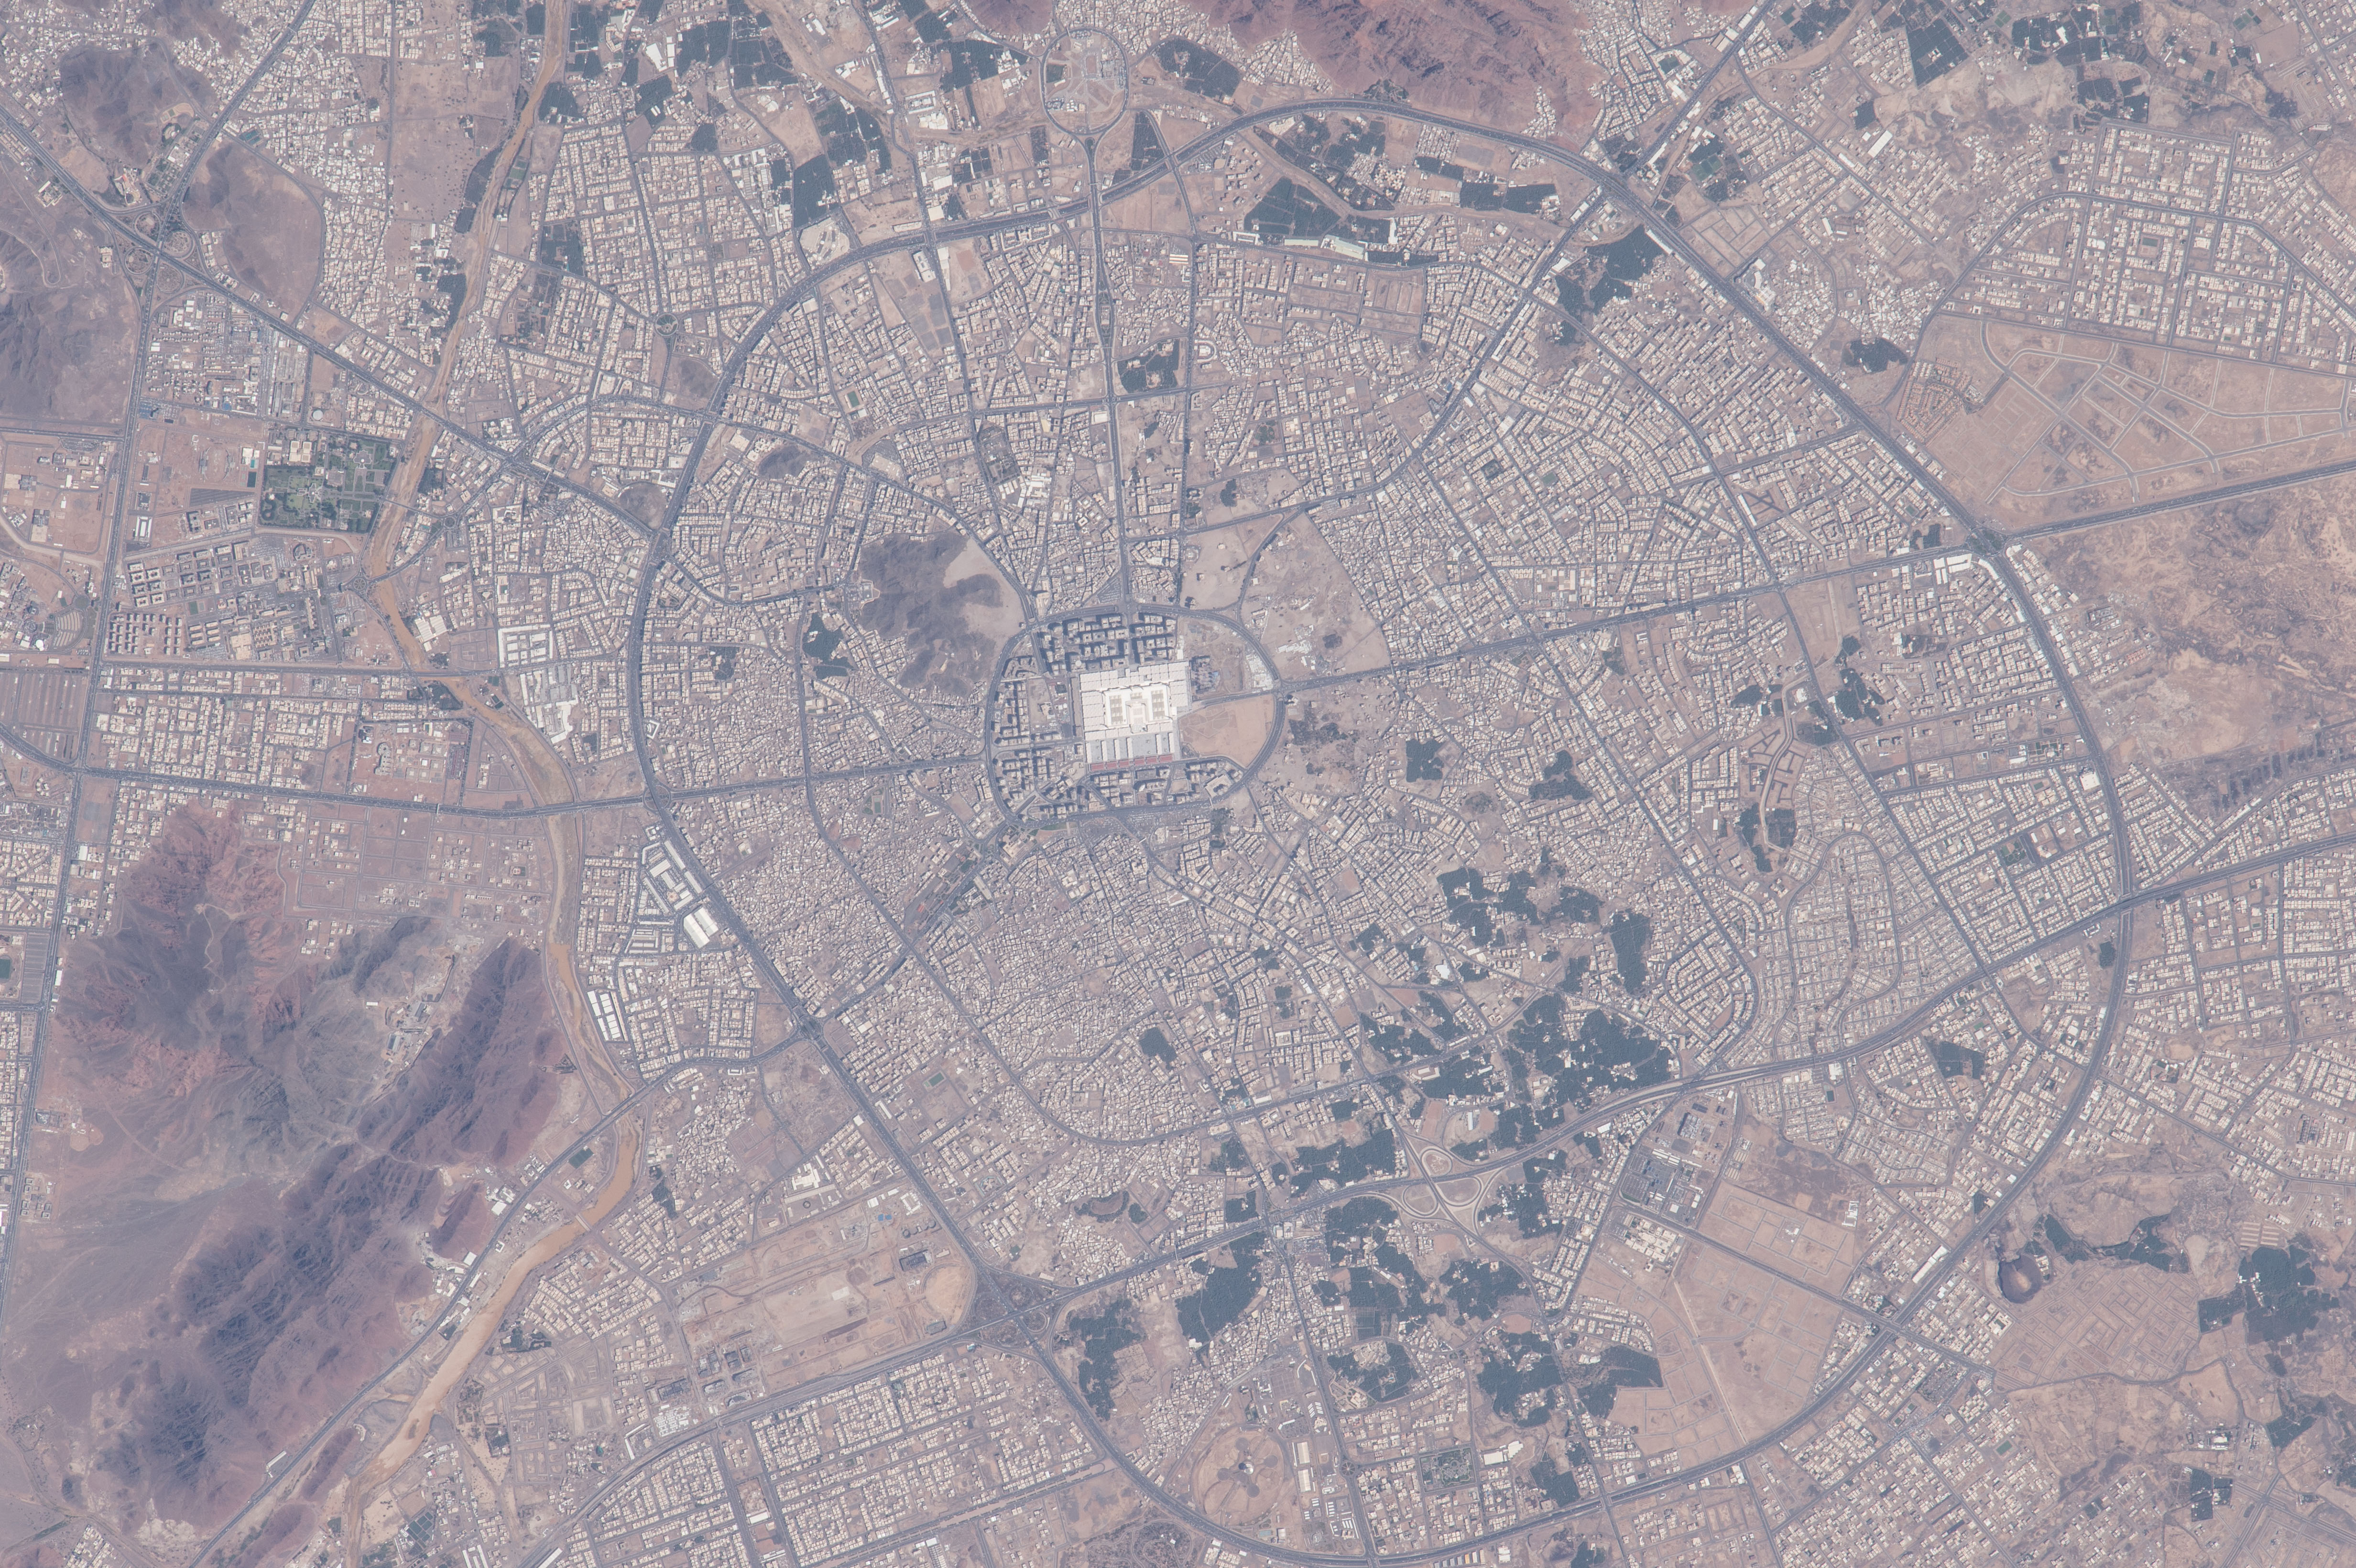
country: SAUDI ARABIA
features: MEDINA, PROPHET'S MOSQUE, ROADS
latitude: 24.4
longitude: 39.5
